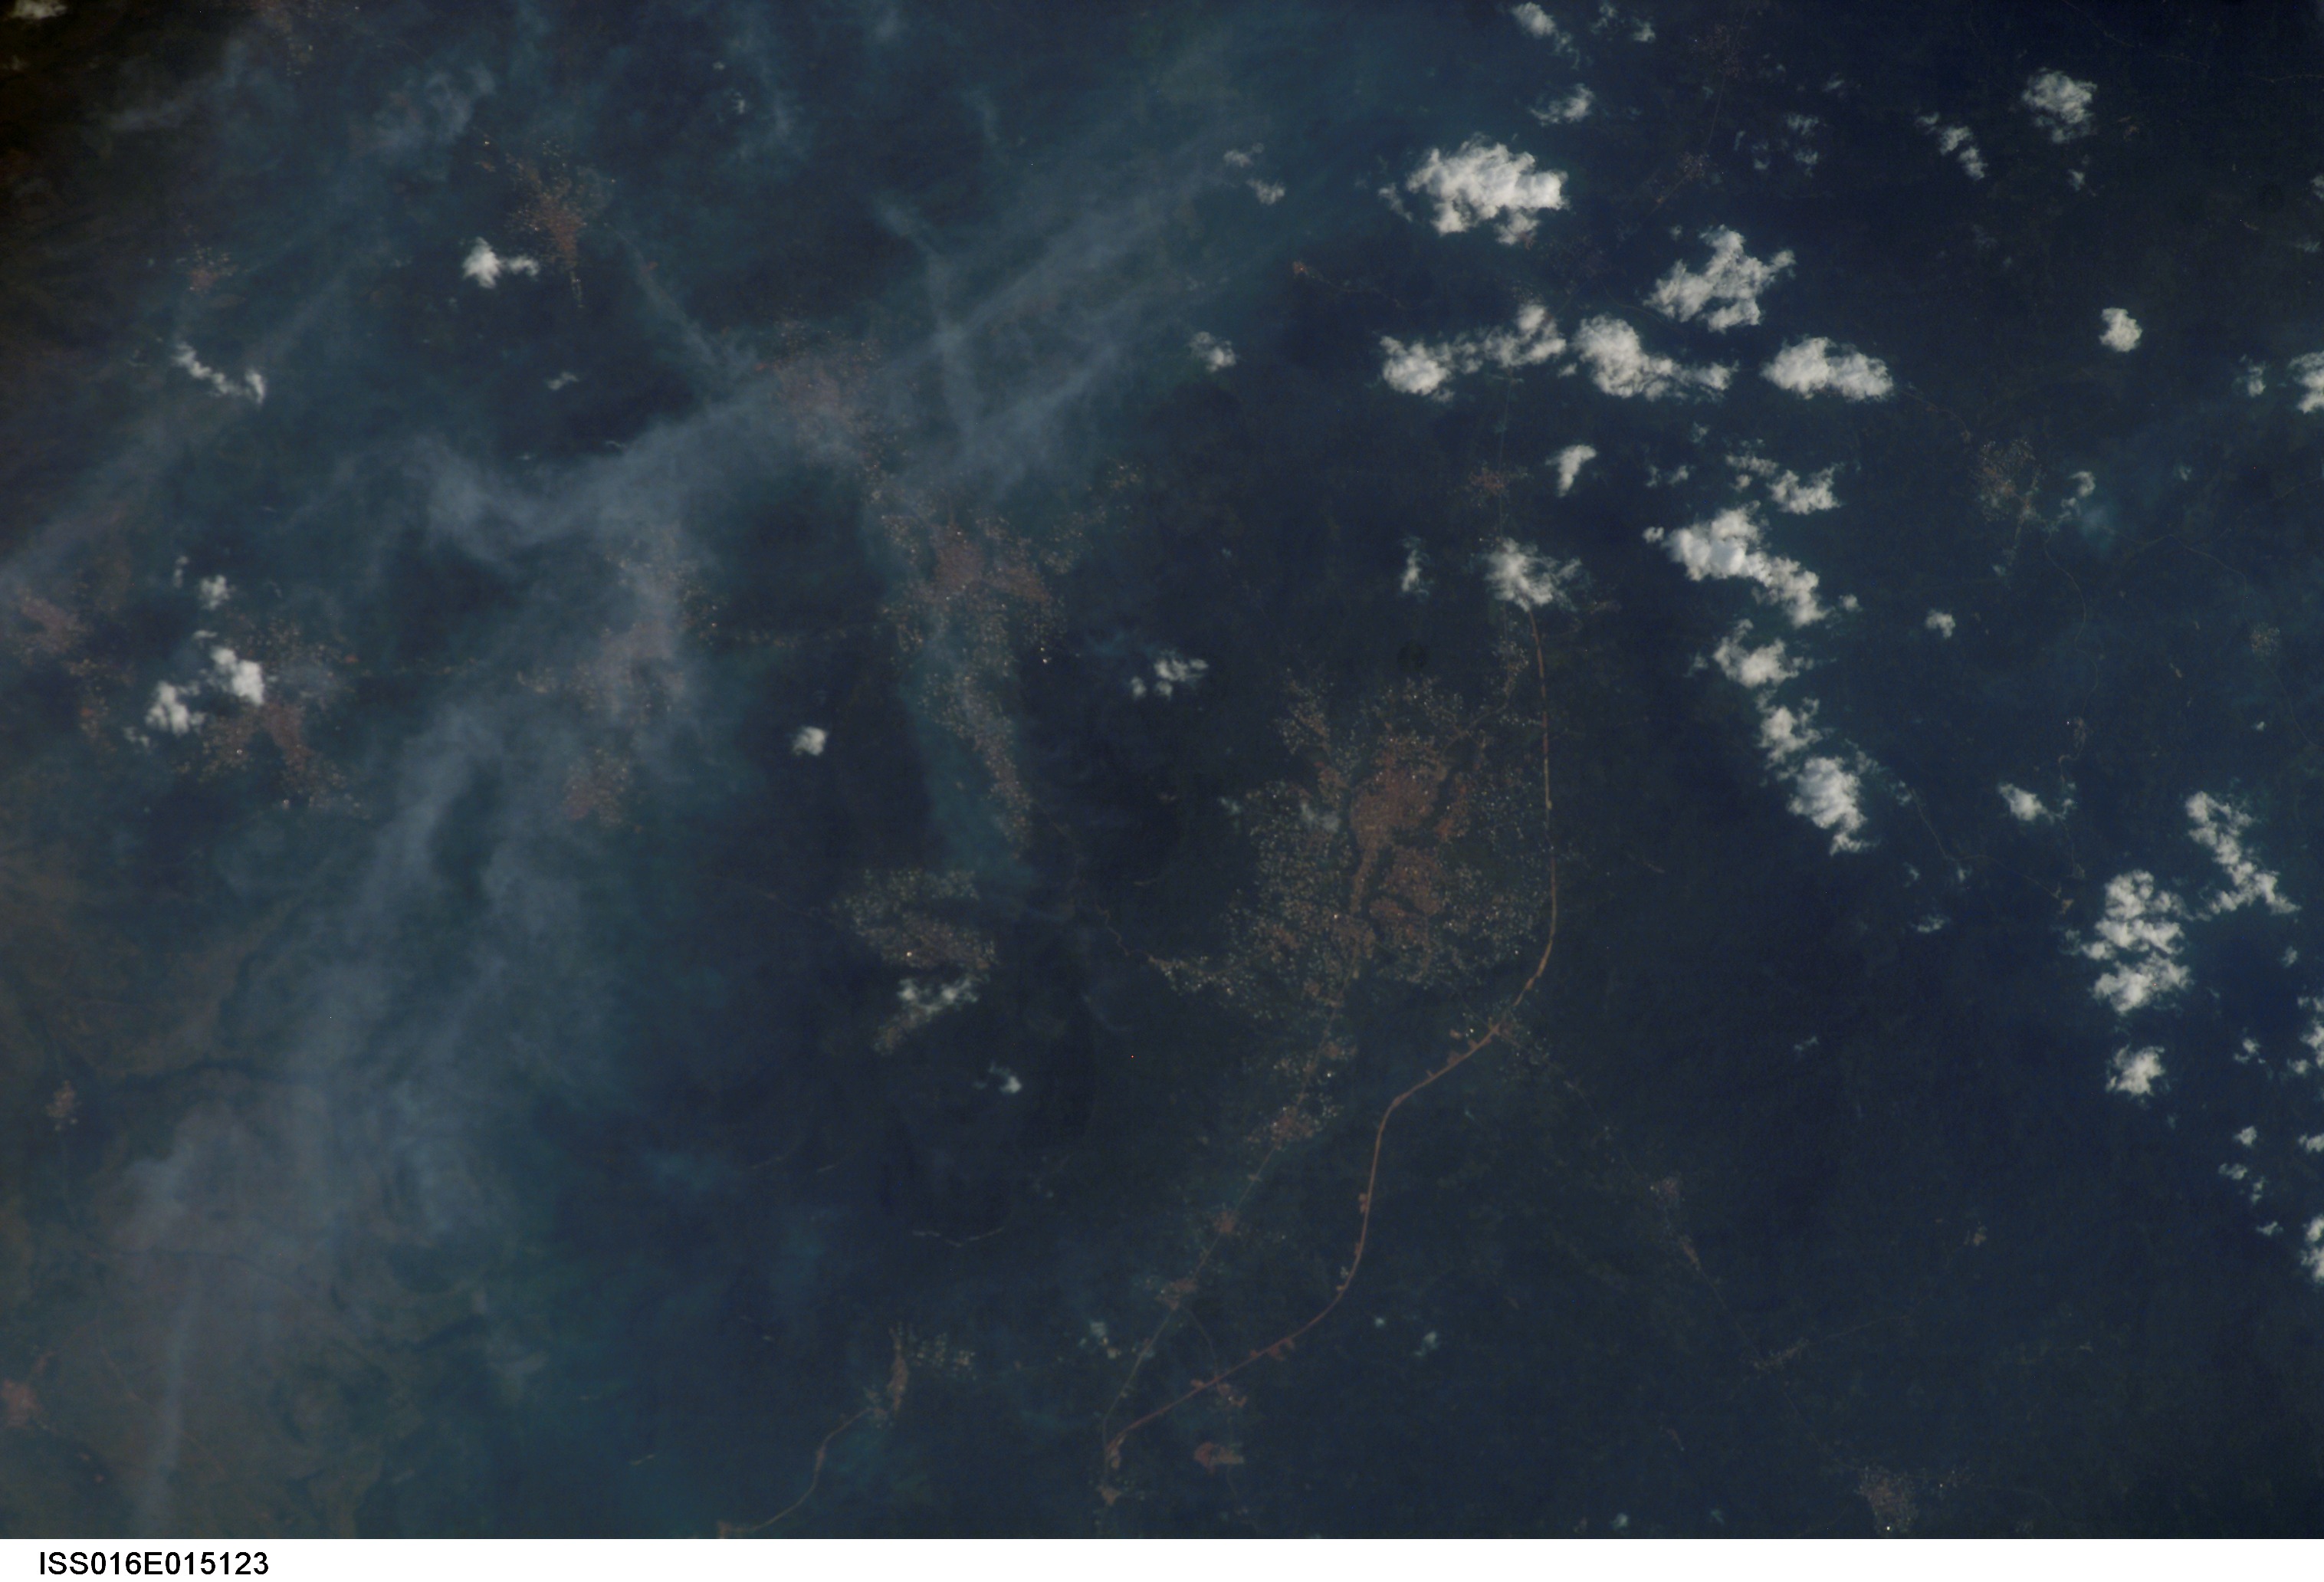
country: GHANA
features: NKAWKAW AREA, FOREST, ROADS
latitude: 6.6
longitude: -0.8
